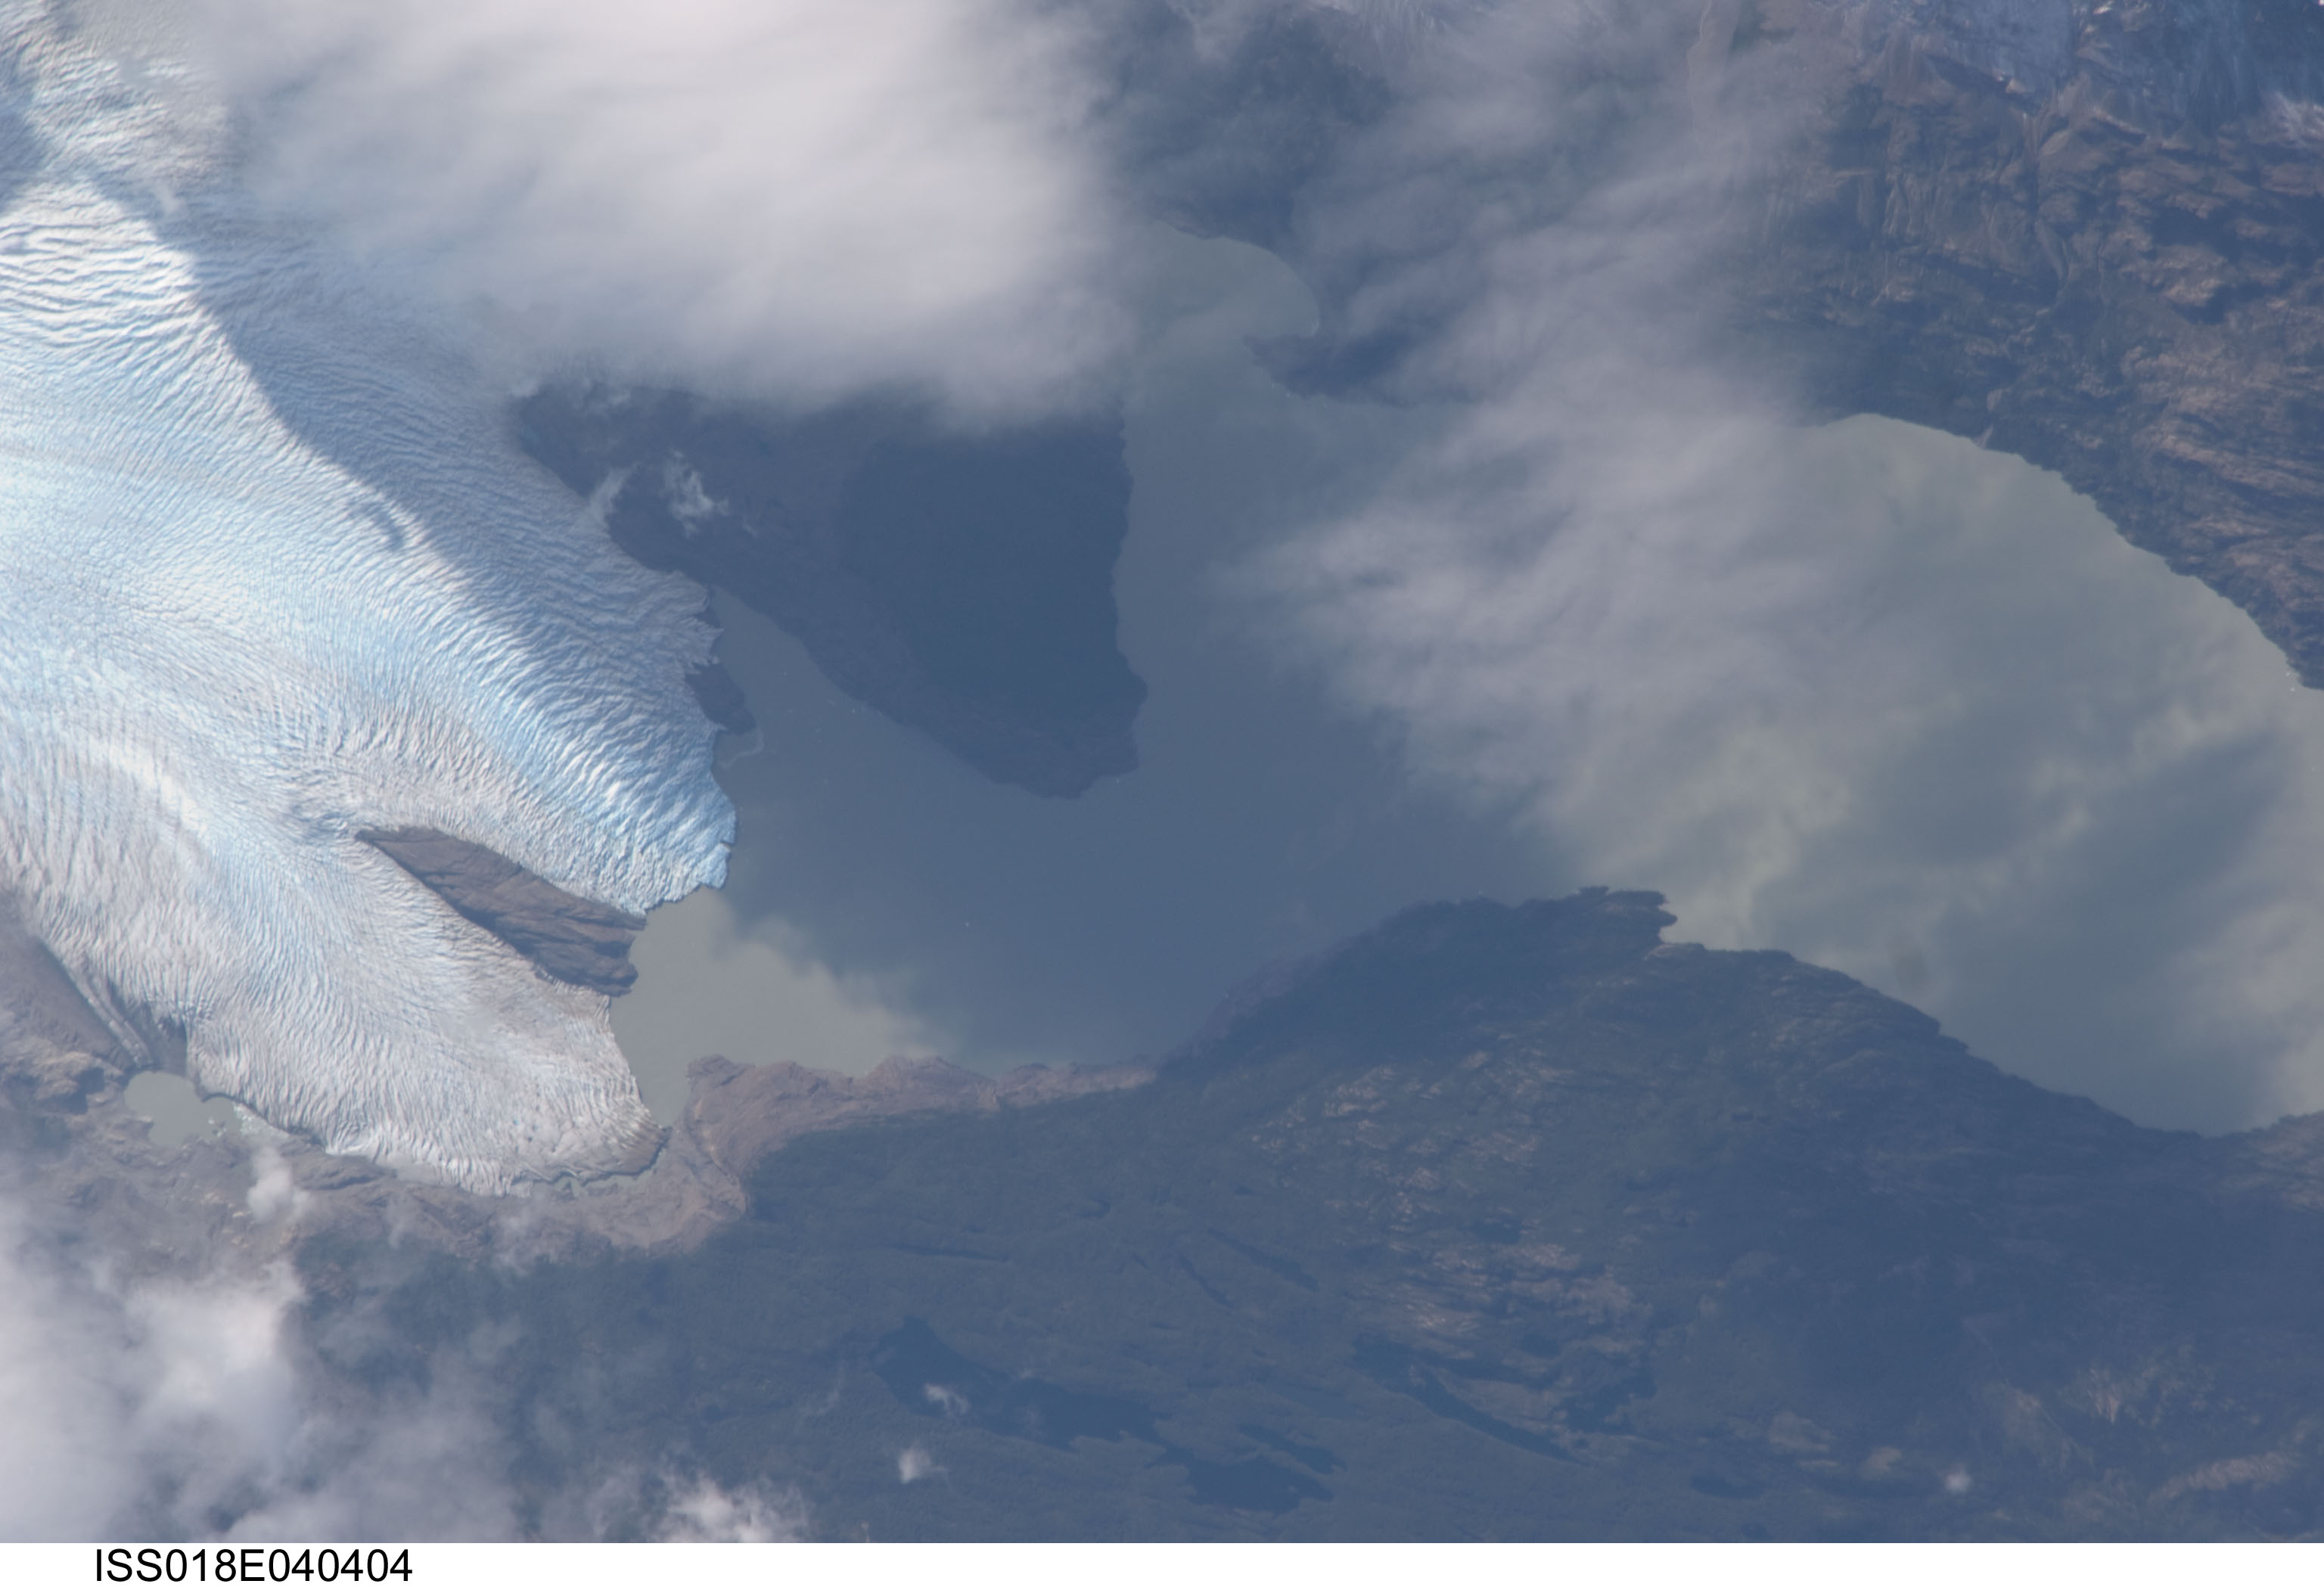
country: CHILE
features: GREY GLACIER TERMINUS, LAKE, L.
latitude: -51.0
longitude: -73.2
